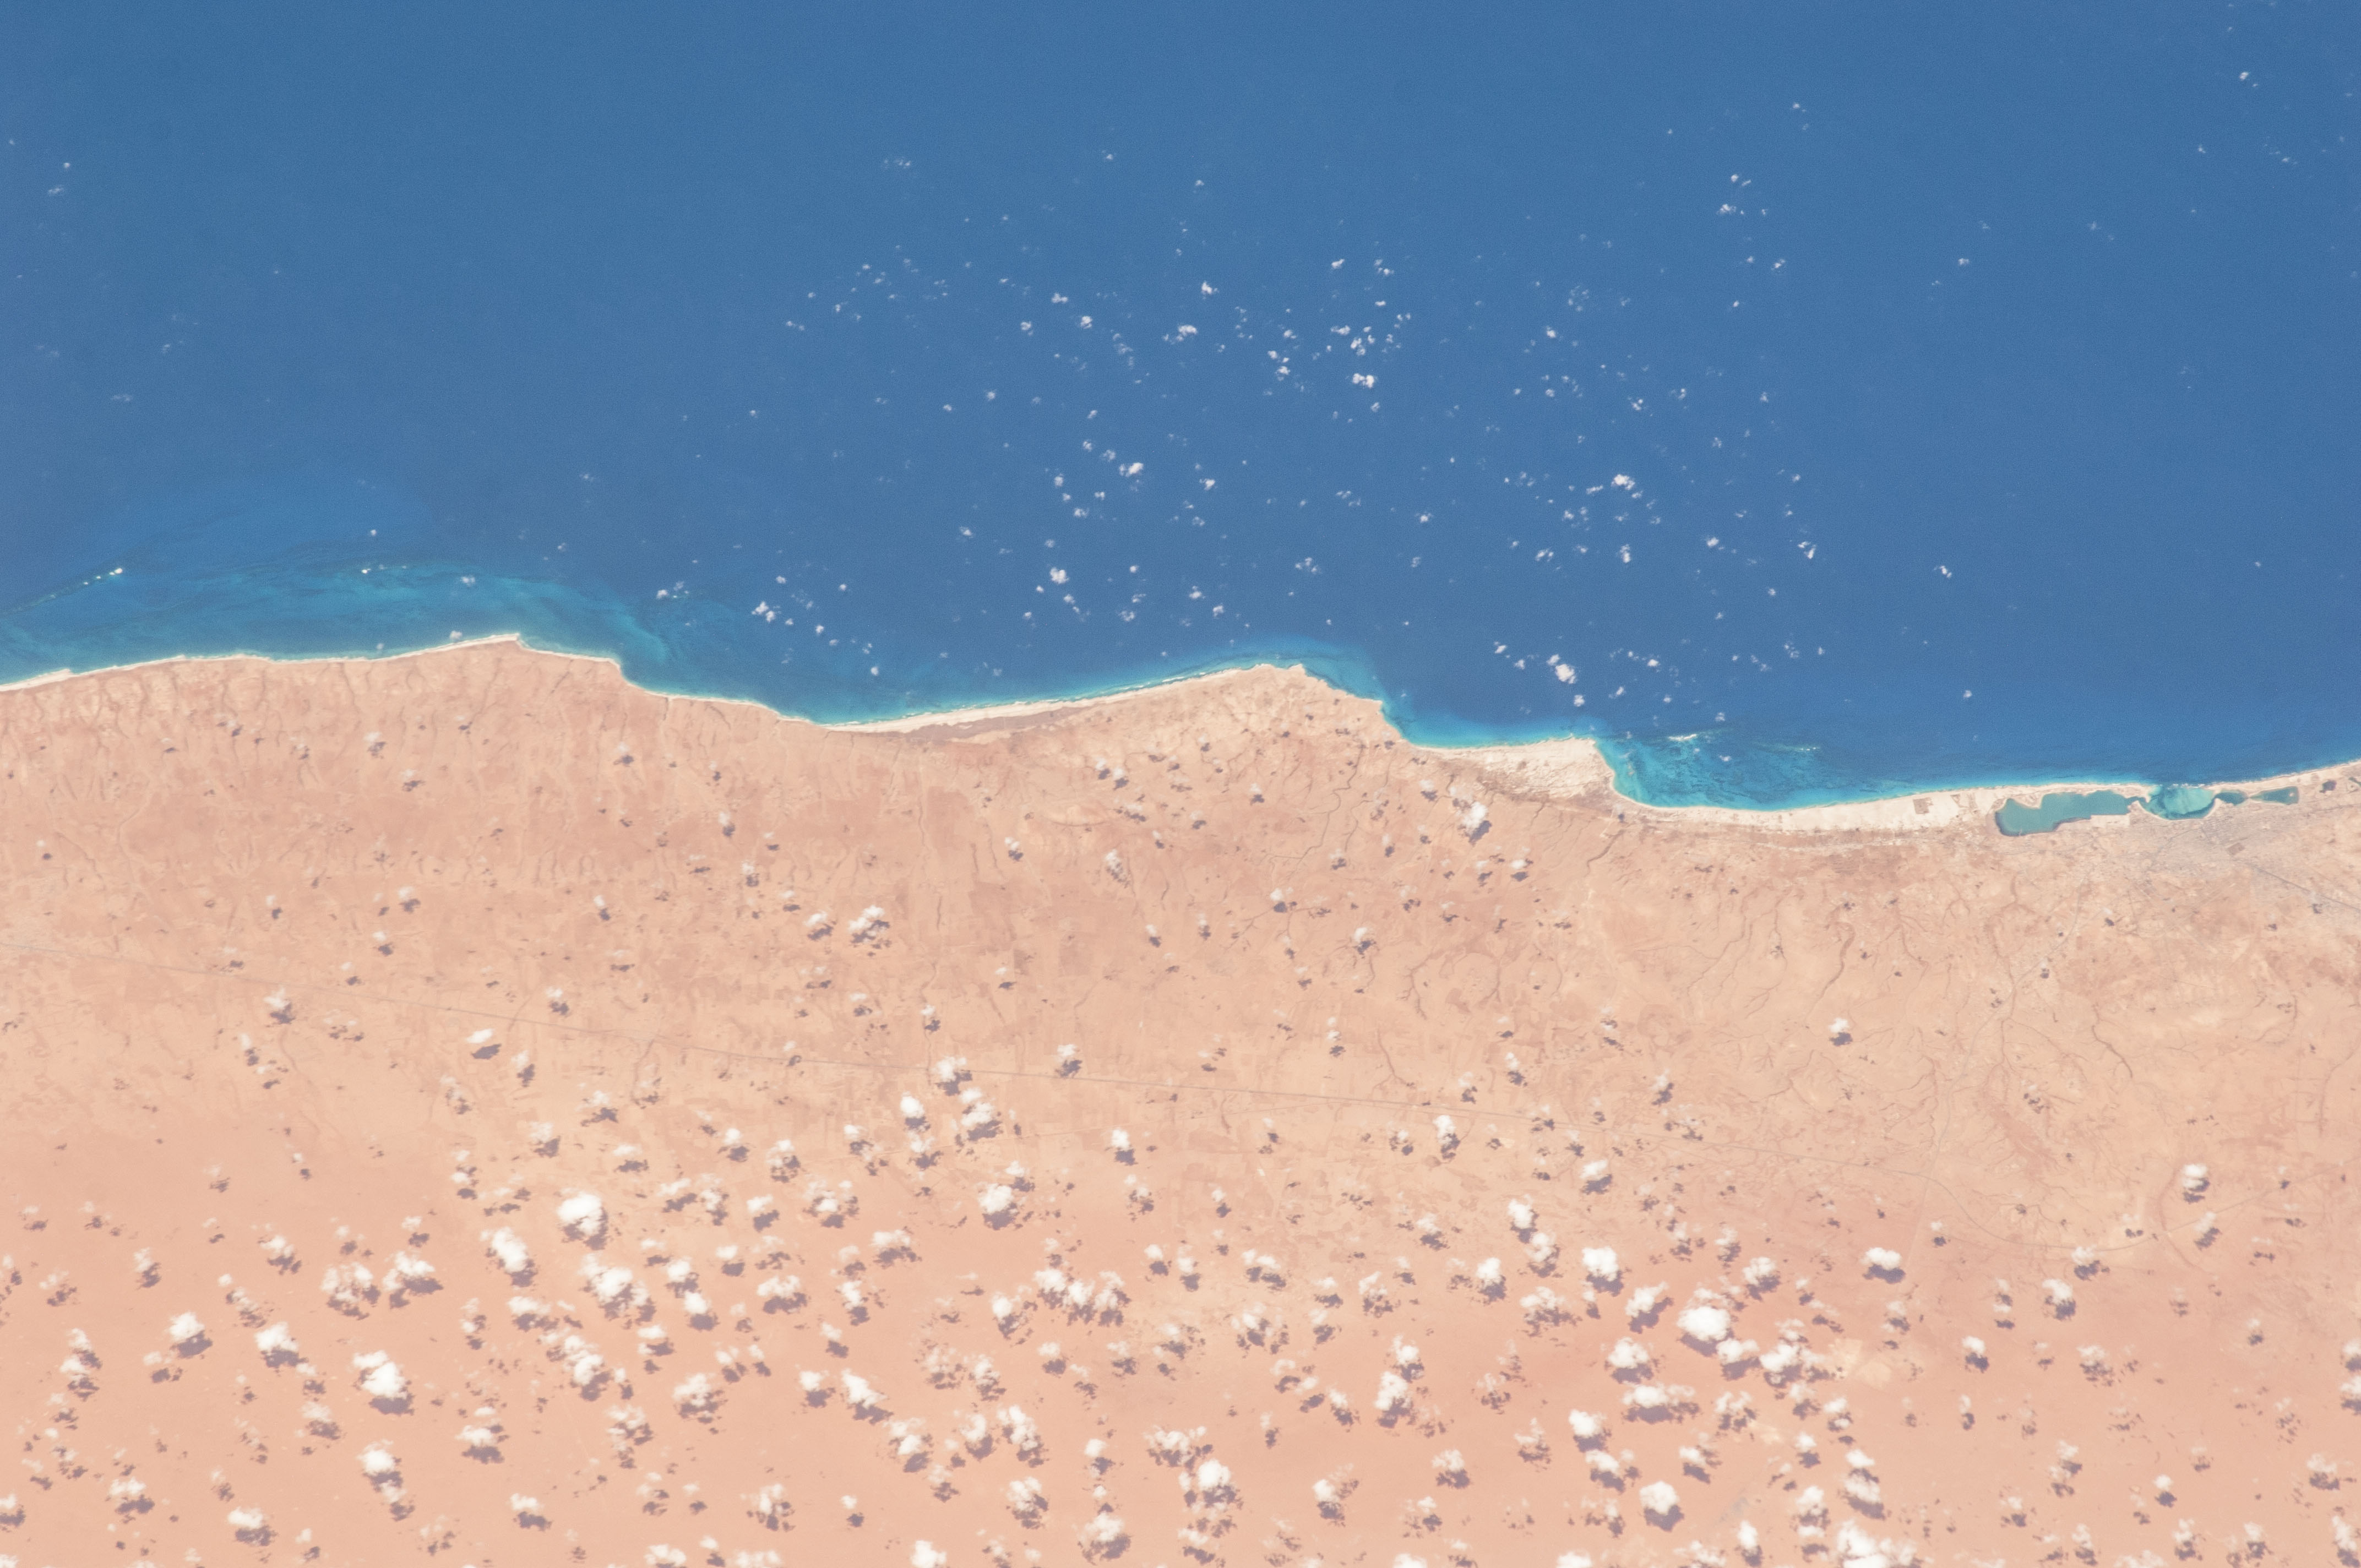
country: EGYPT
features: EGYPT, MEDITERRANEAN SEA, MARSA MATRUH,EGYPT, MARSA MATRUH, 31.41,26.92,EGYPT,KAFR ABU TIRHI,MARSA MATRUH,MEDITERRANEAN SEA
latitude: 31.4
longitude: 26.9
